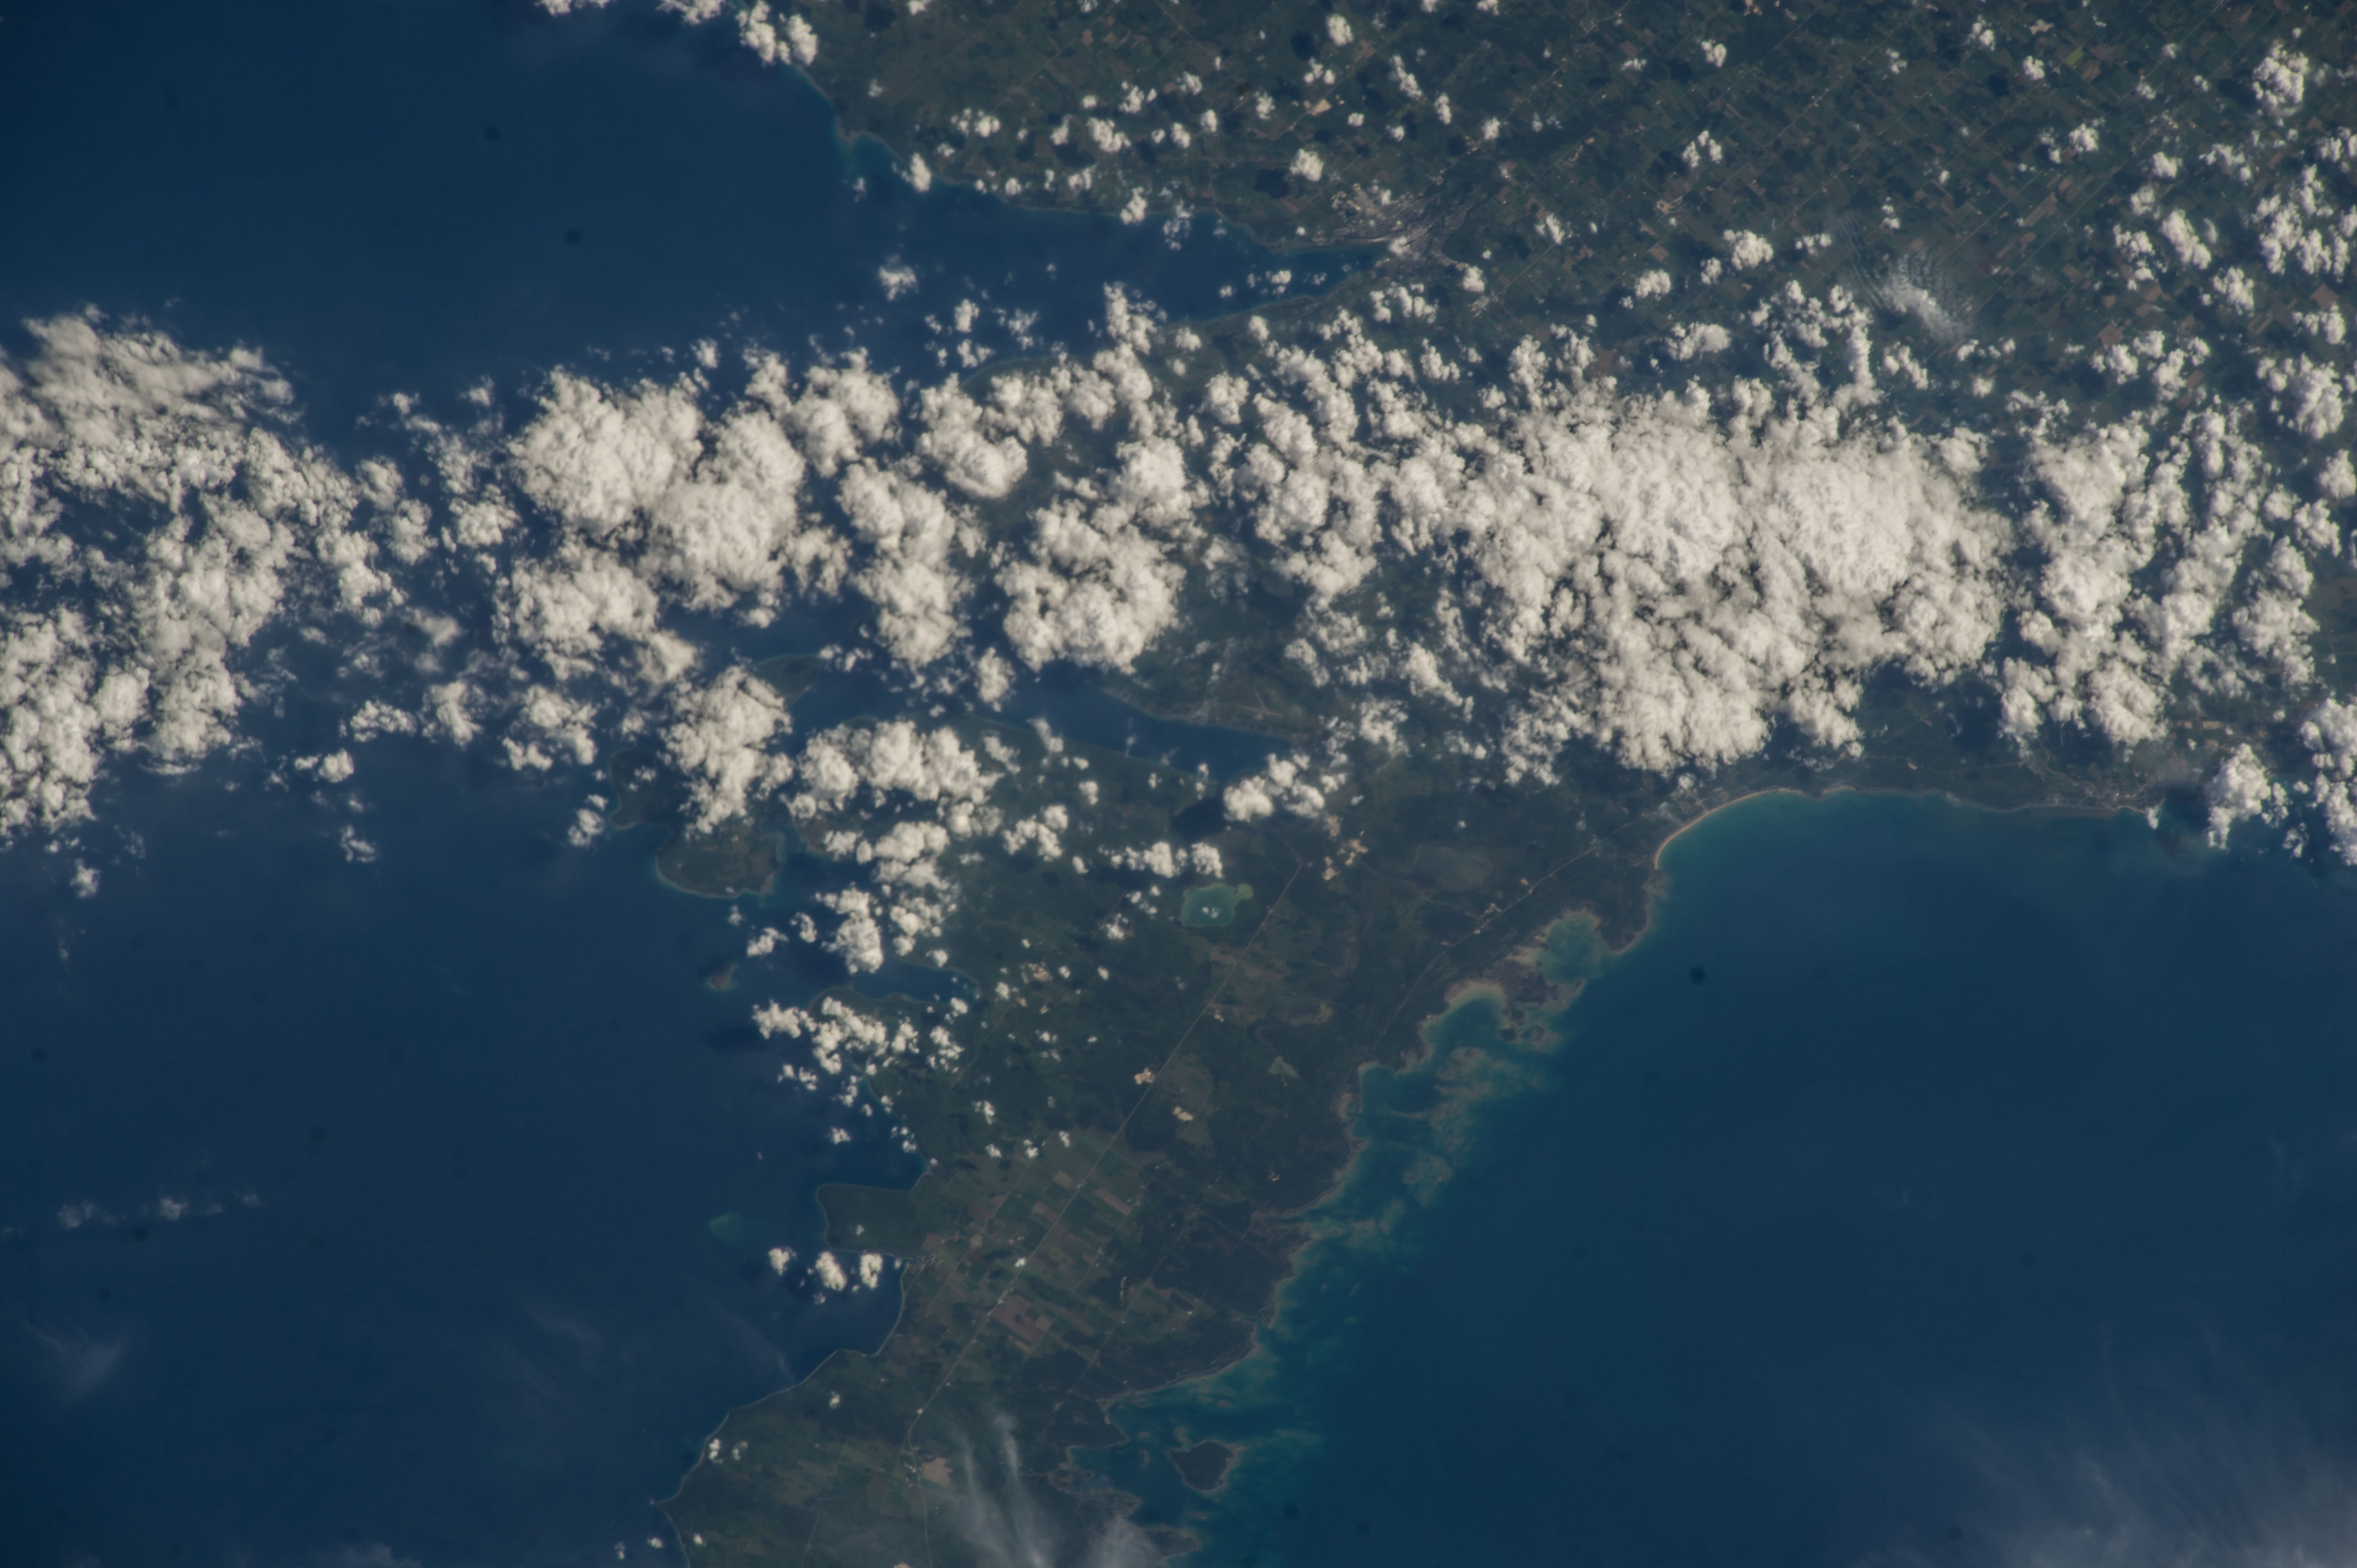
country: CANADA-O
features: GEORGIAN BAY, LAKE HURON, BRUCE PENINSULA
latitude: 44.8
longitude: -81.1
